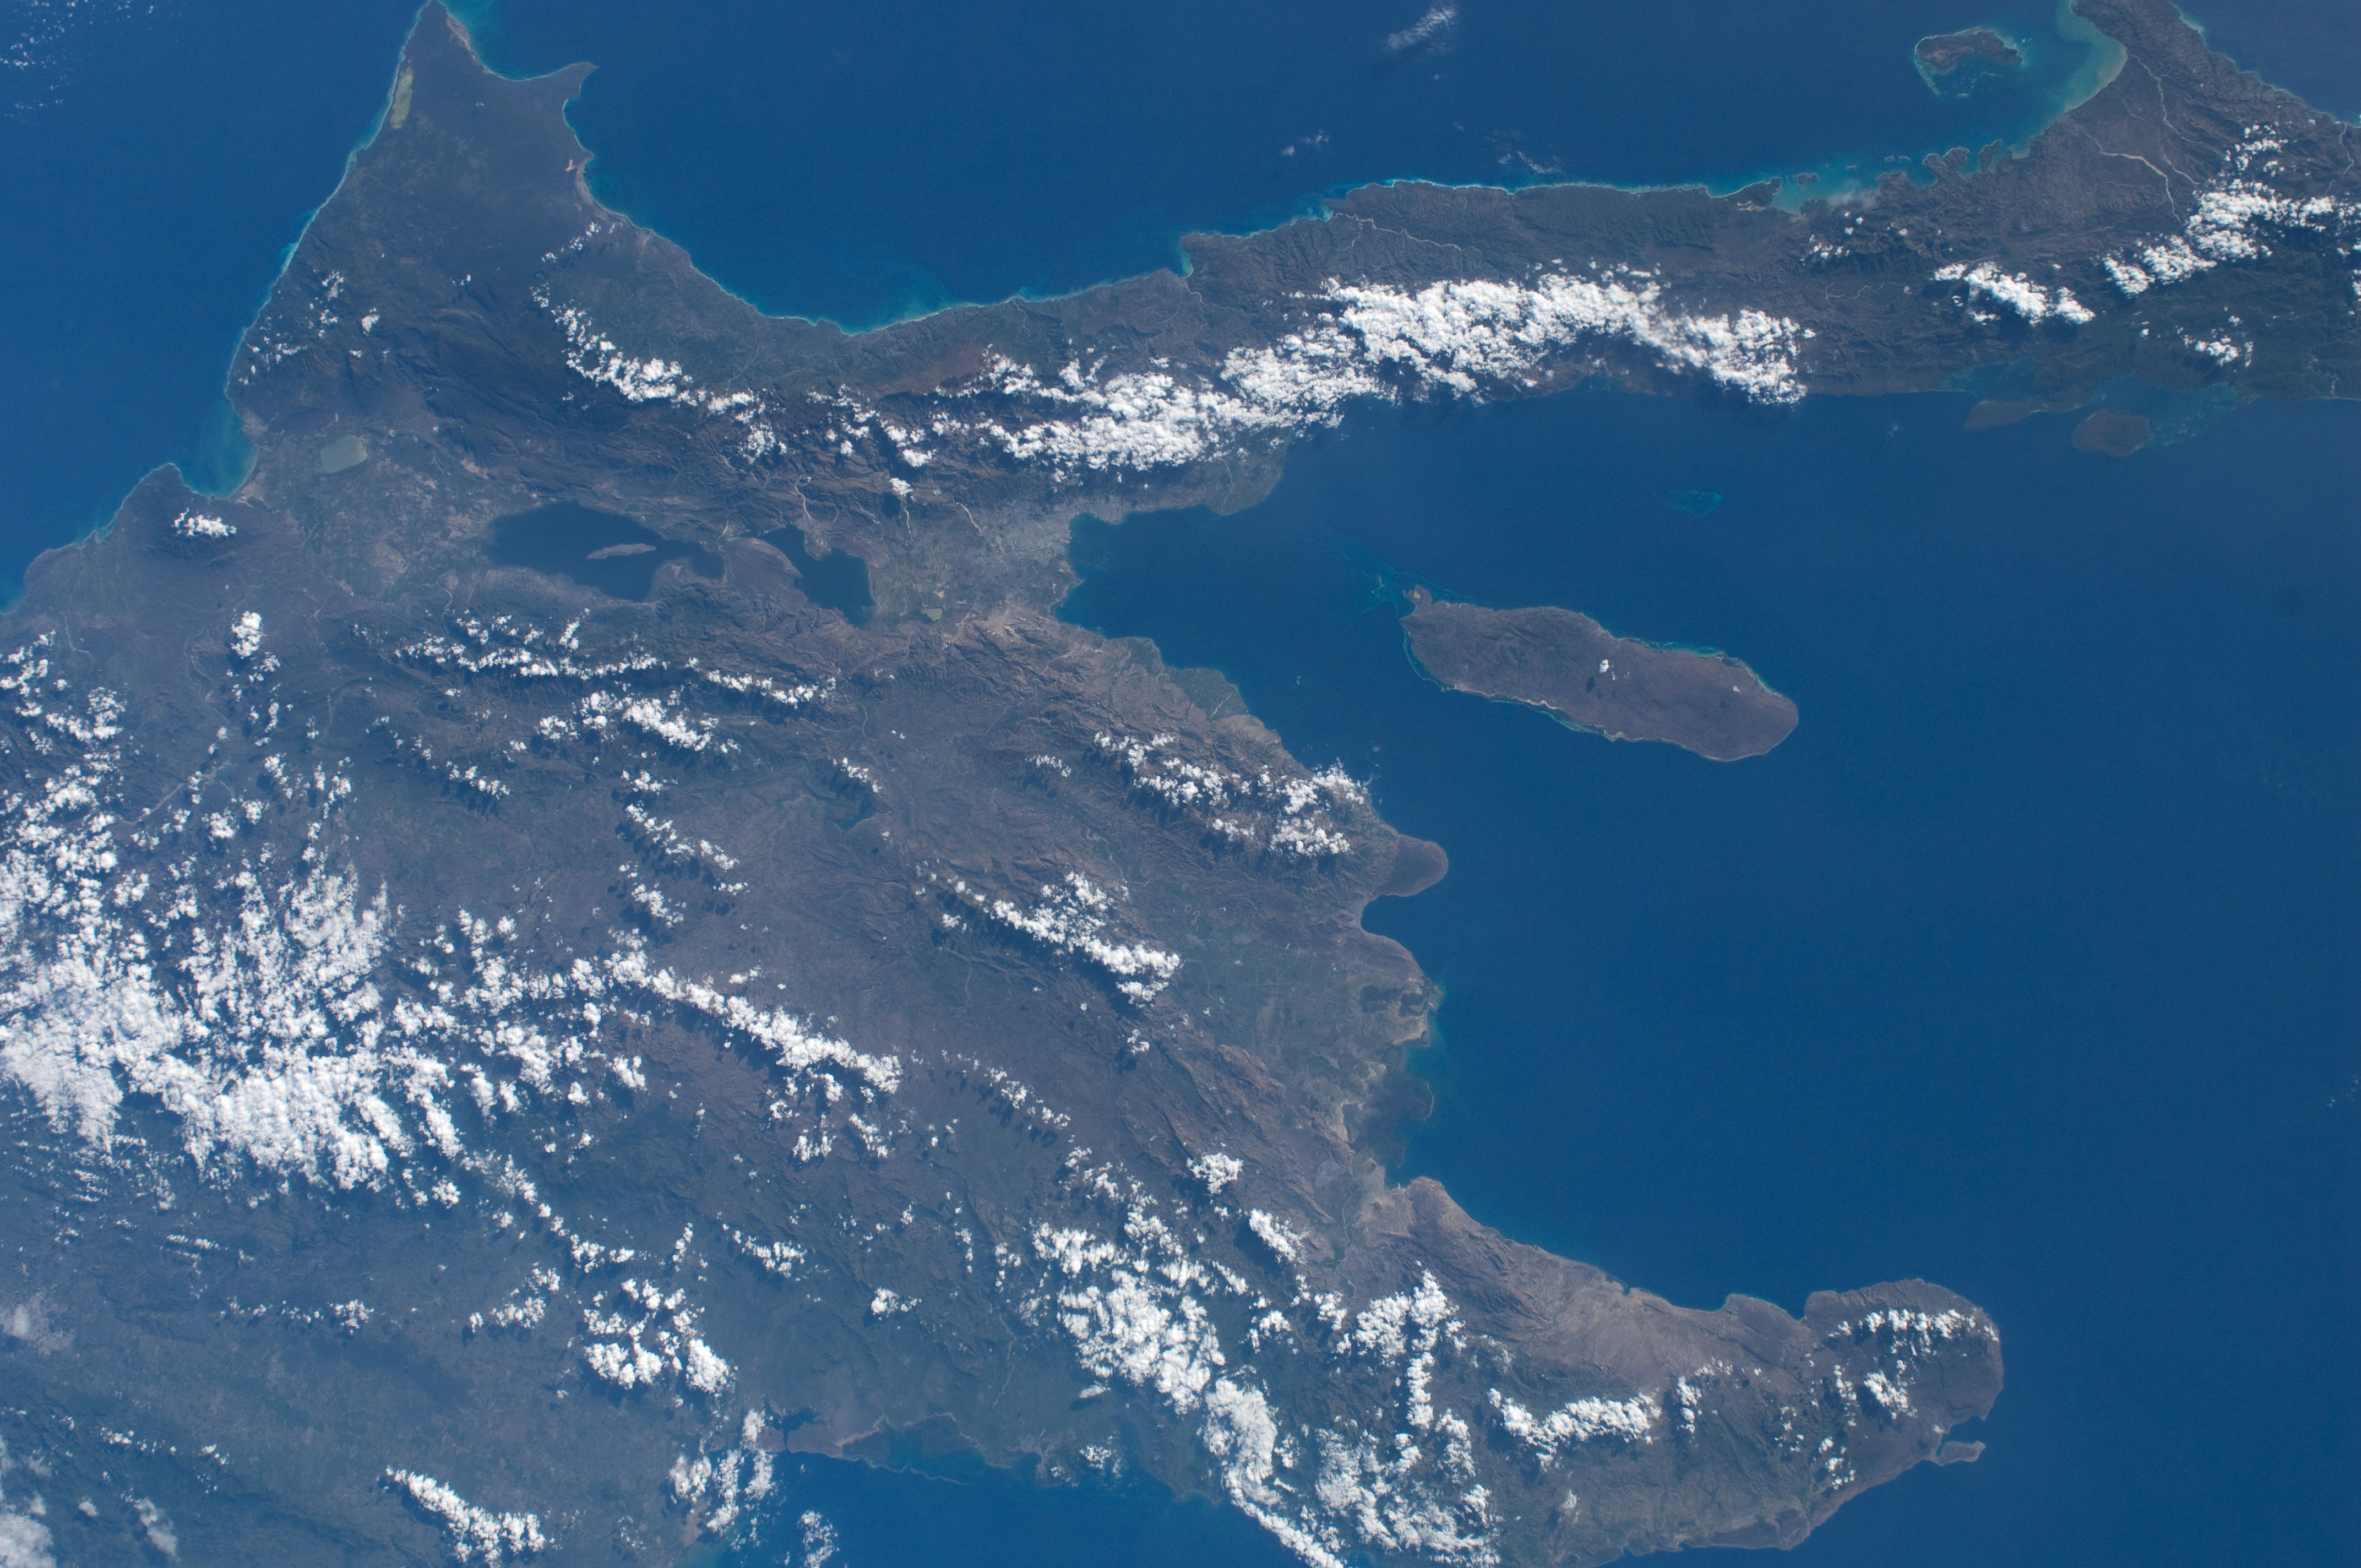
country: HAITI
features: CARIBBEAN S., PORT AU PRINCE, GONAVE I., ENRIQUILLO L., GONAIVES
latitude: 19.0
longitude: -72.5
